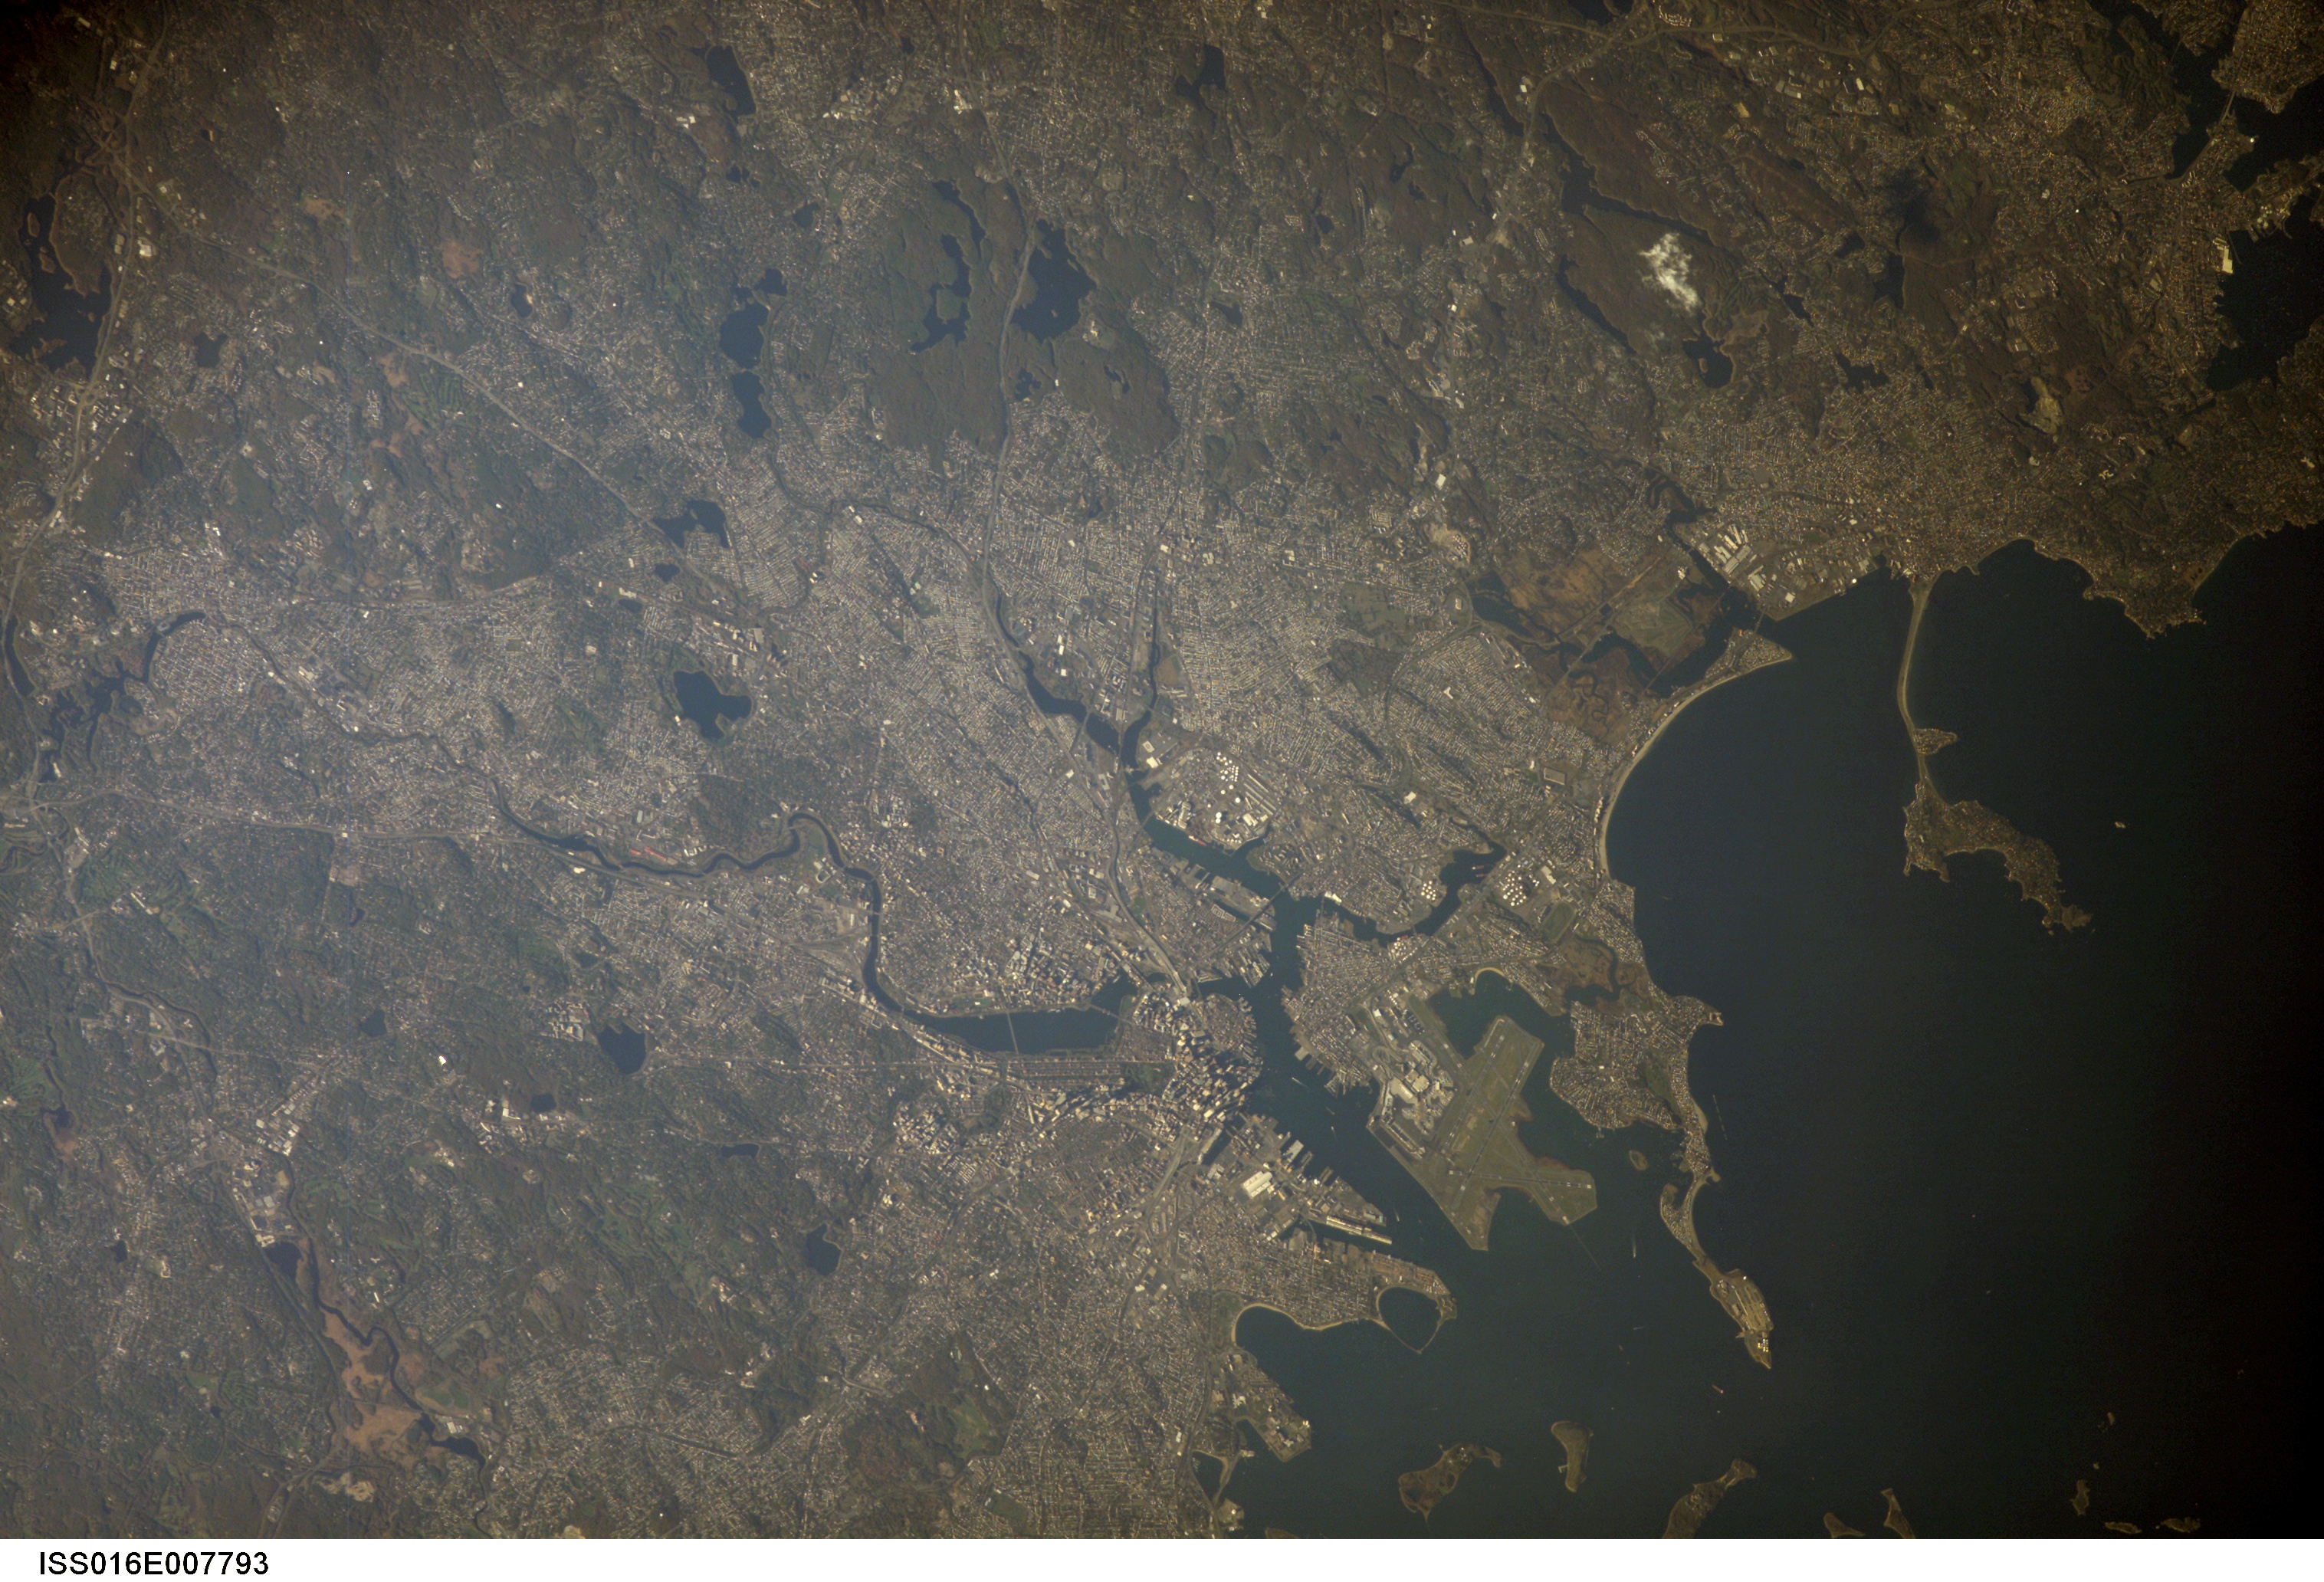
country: USA-MASSACHUSETTS
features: BOSTON, LOGAN INT'L AIRPORT
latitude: 42.4
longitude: -71.1
